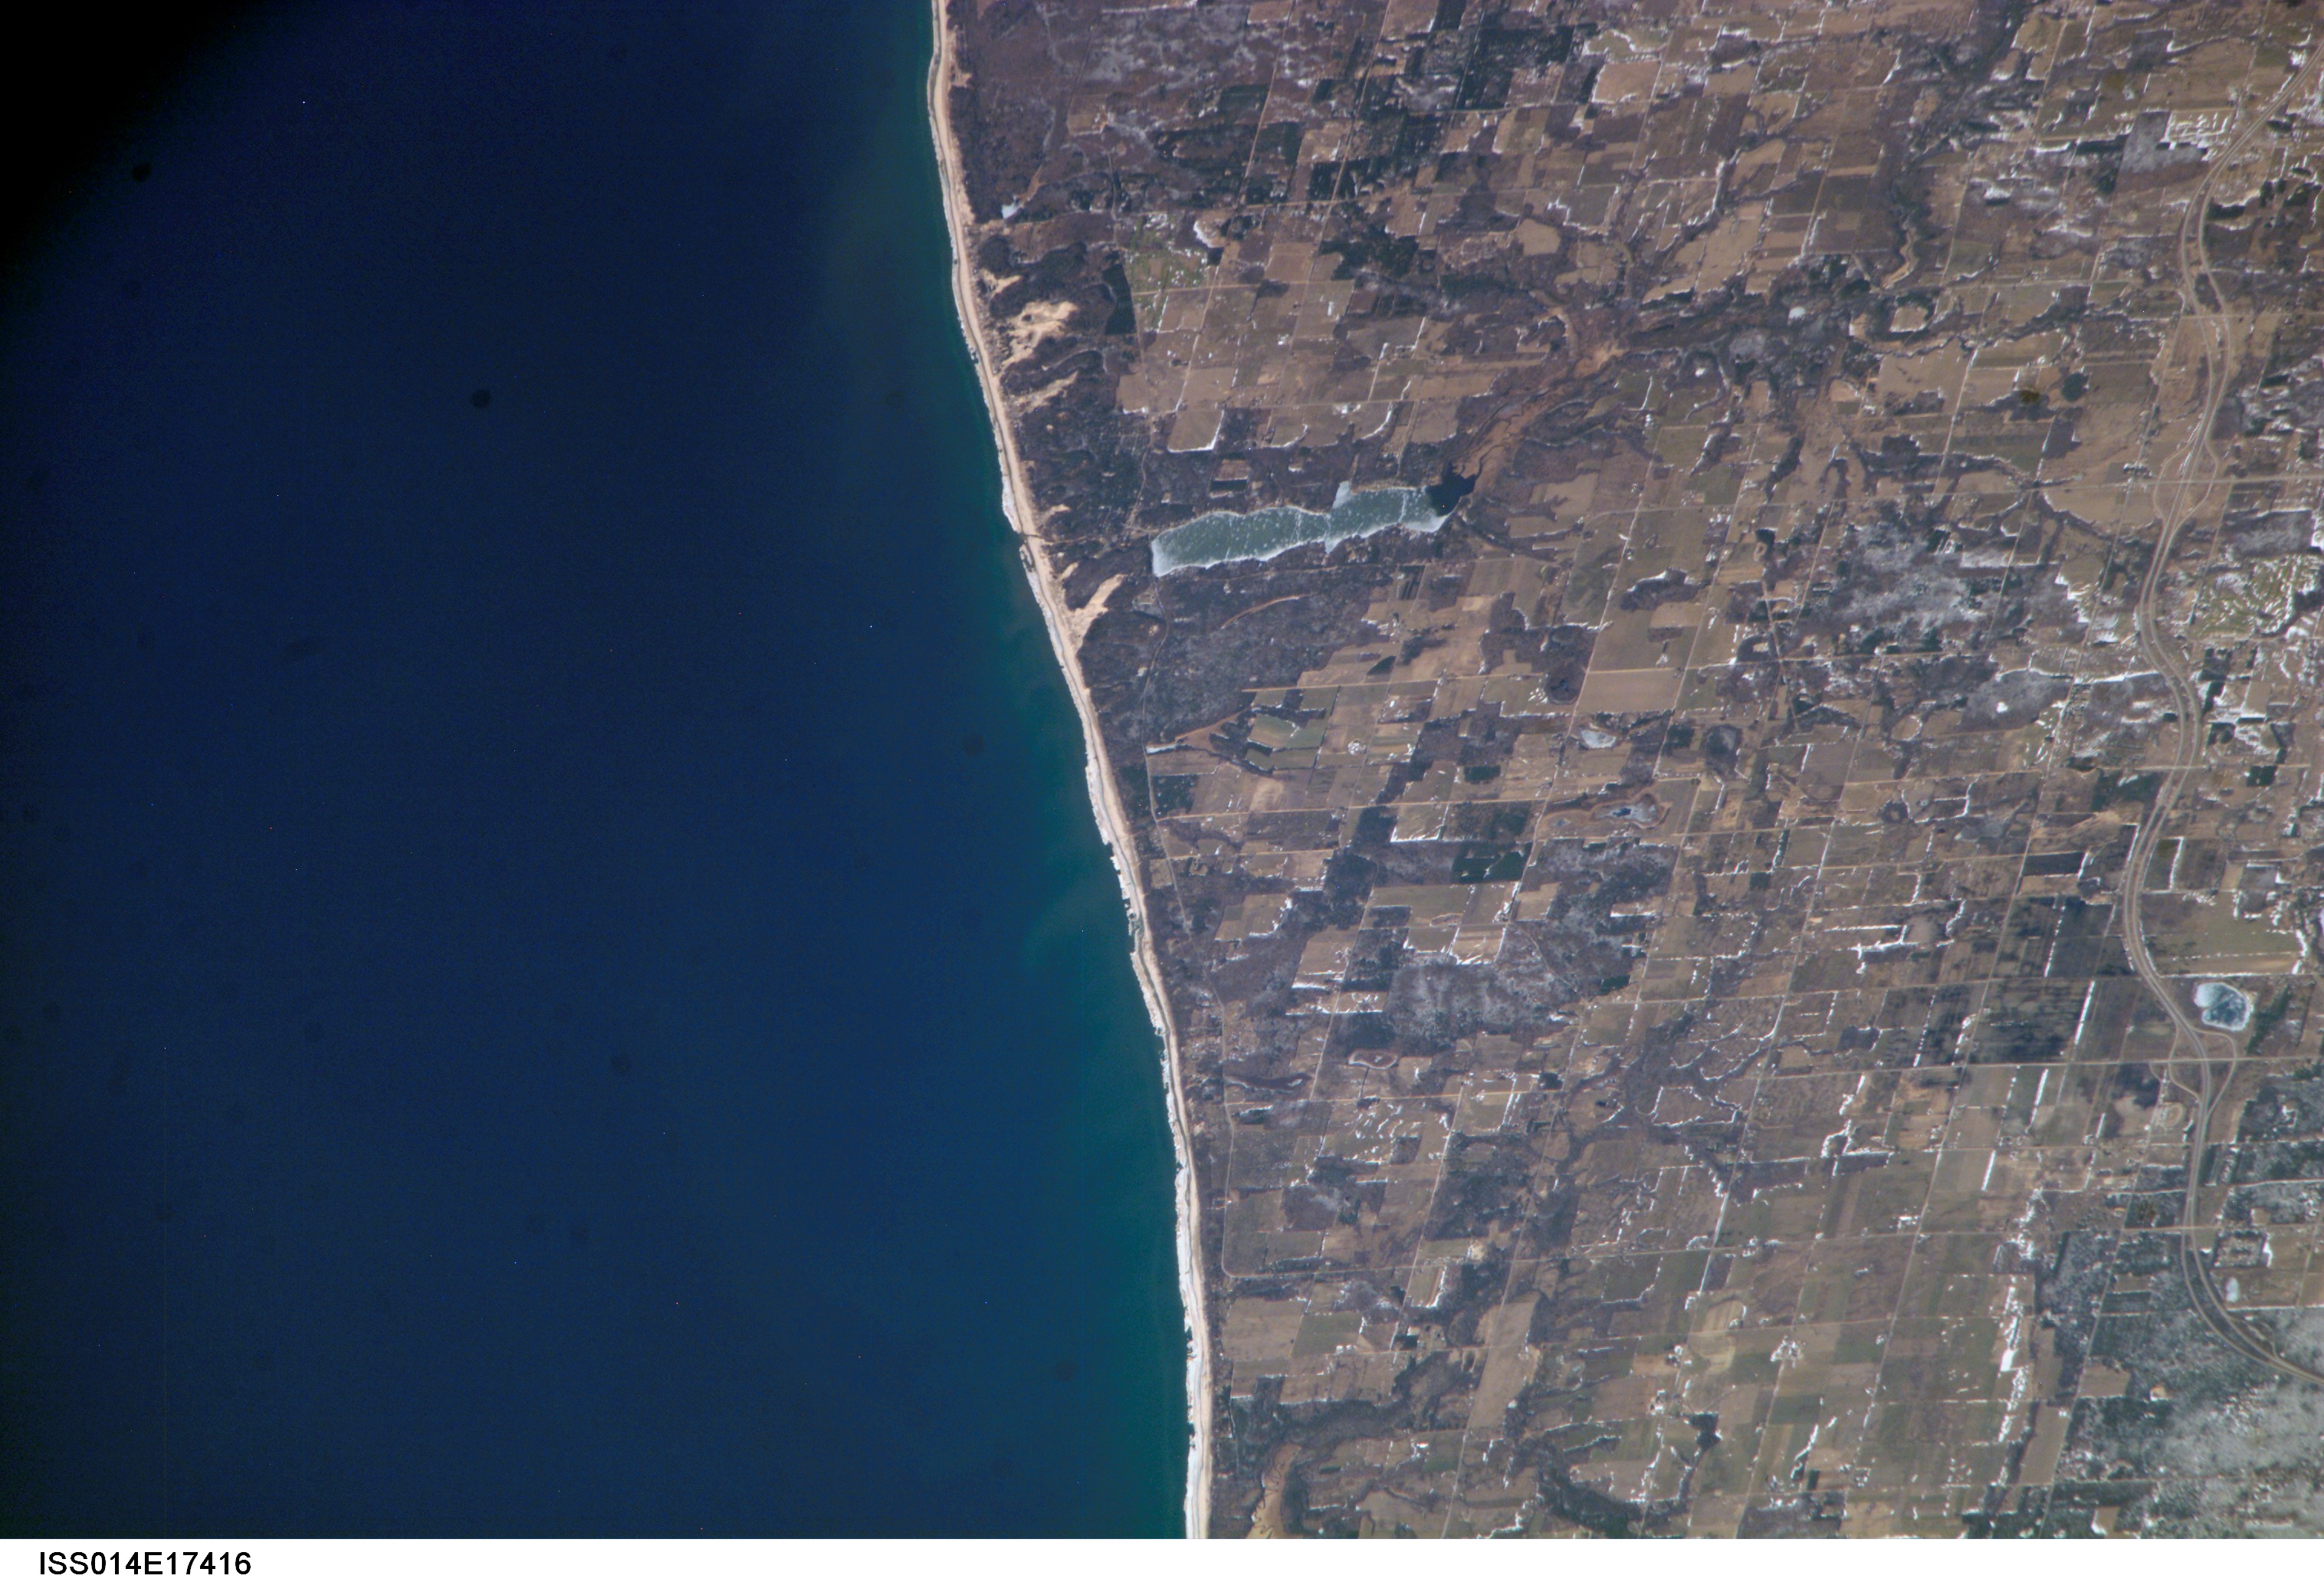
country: USA-MICHIGAN
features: STONY LAKE, ICE, AGR., SHORE
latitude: 43.5
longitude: -86.4
